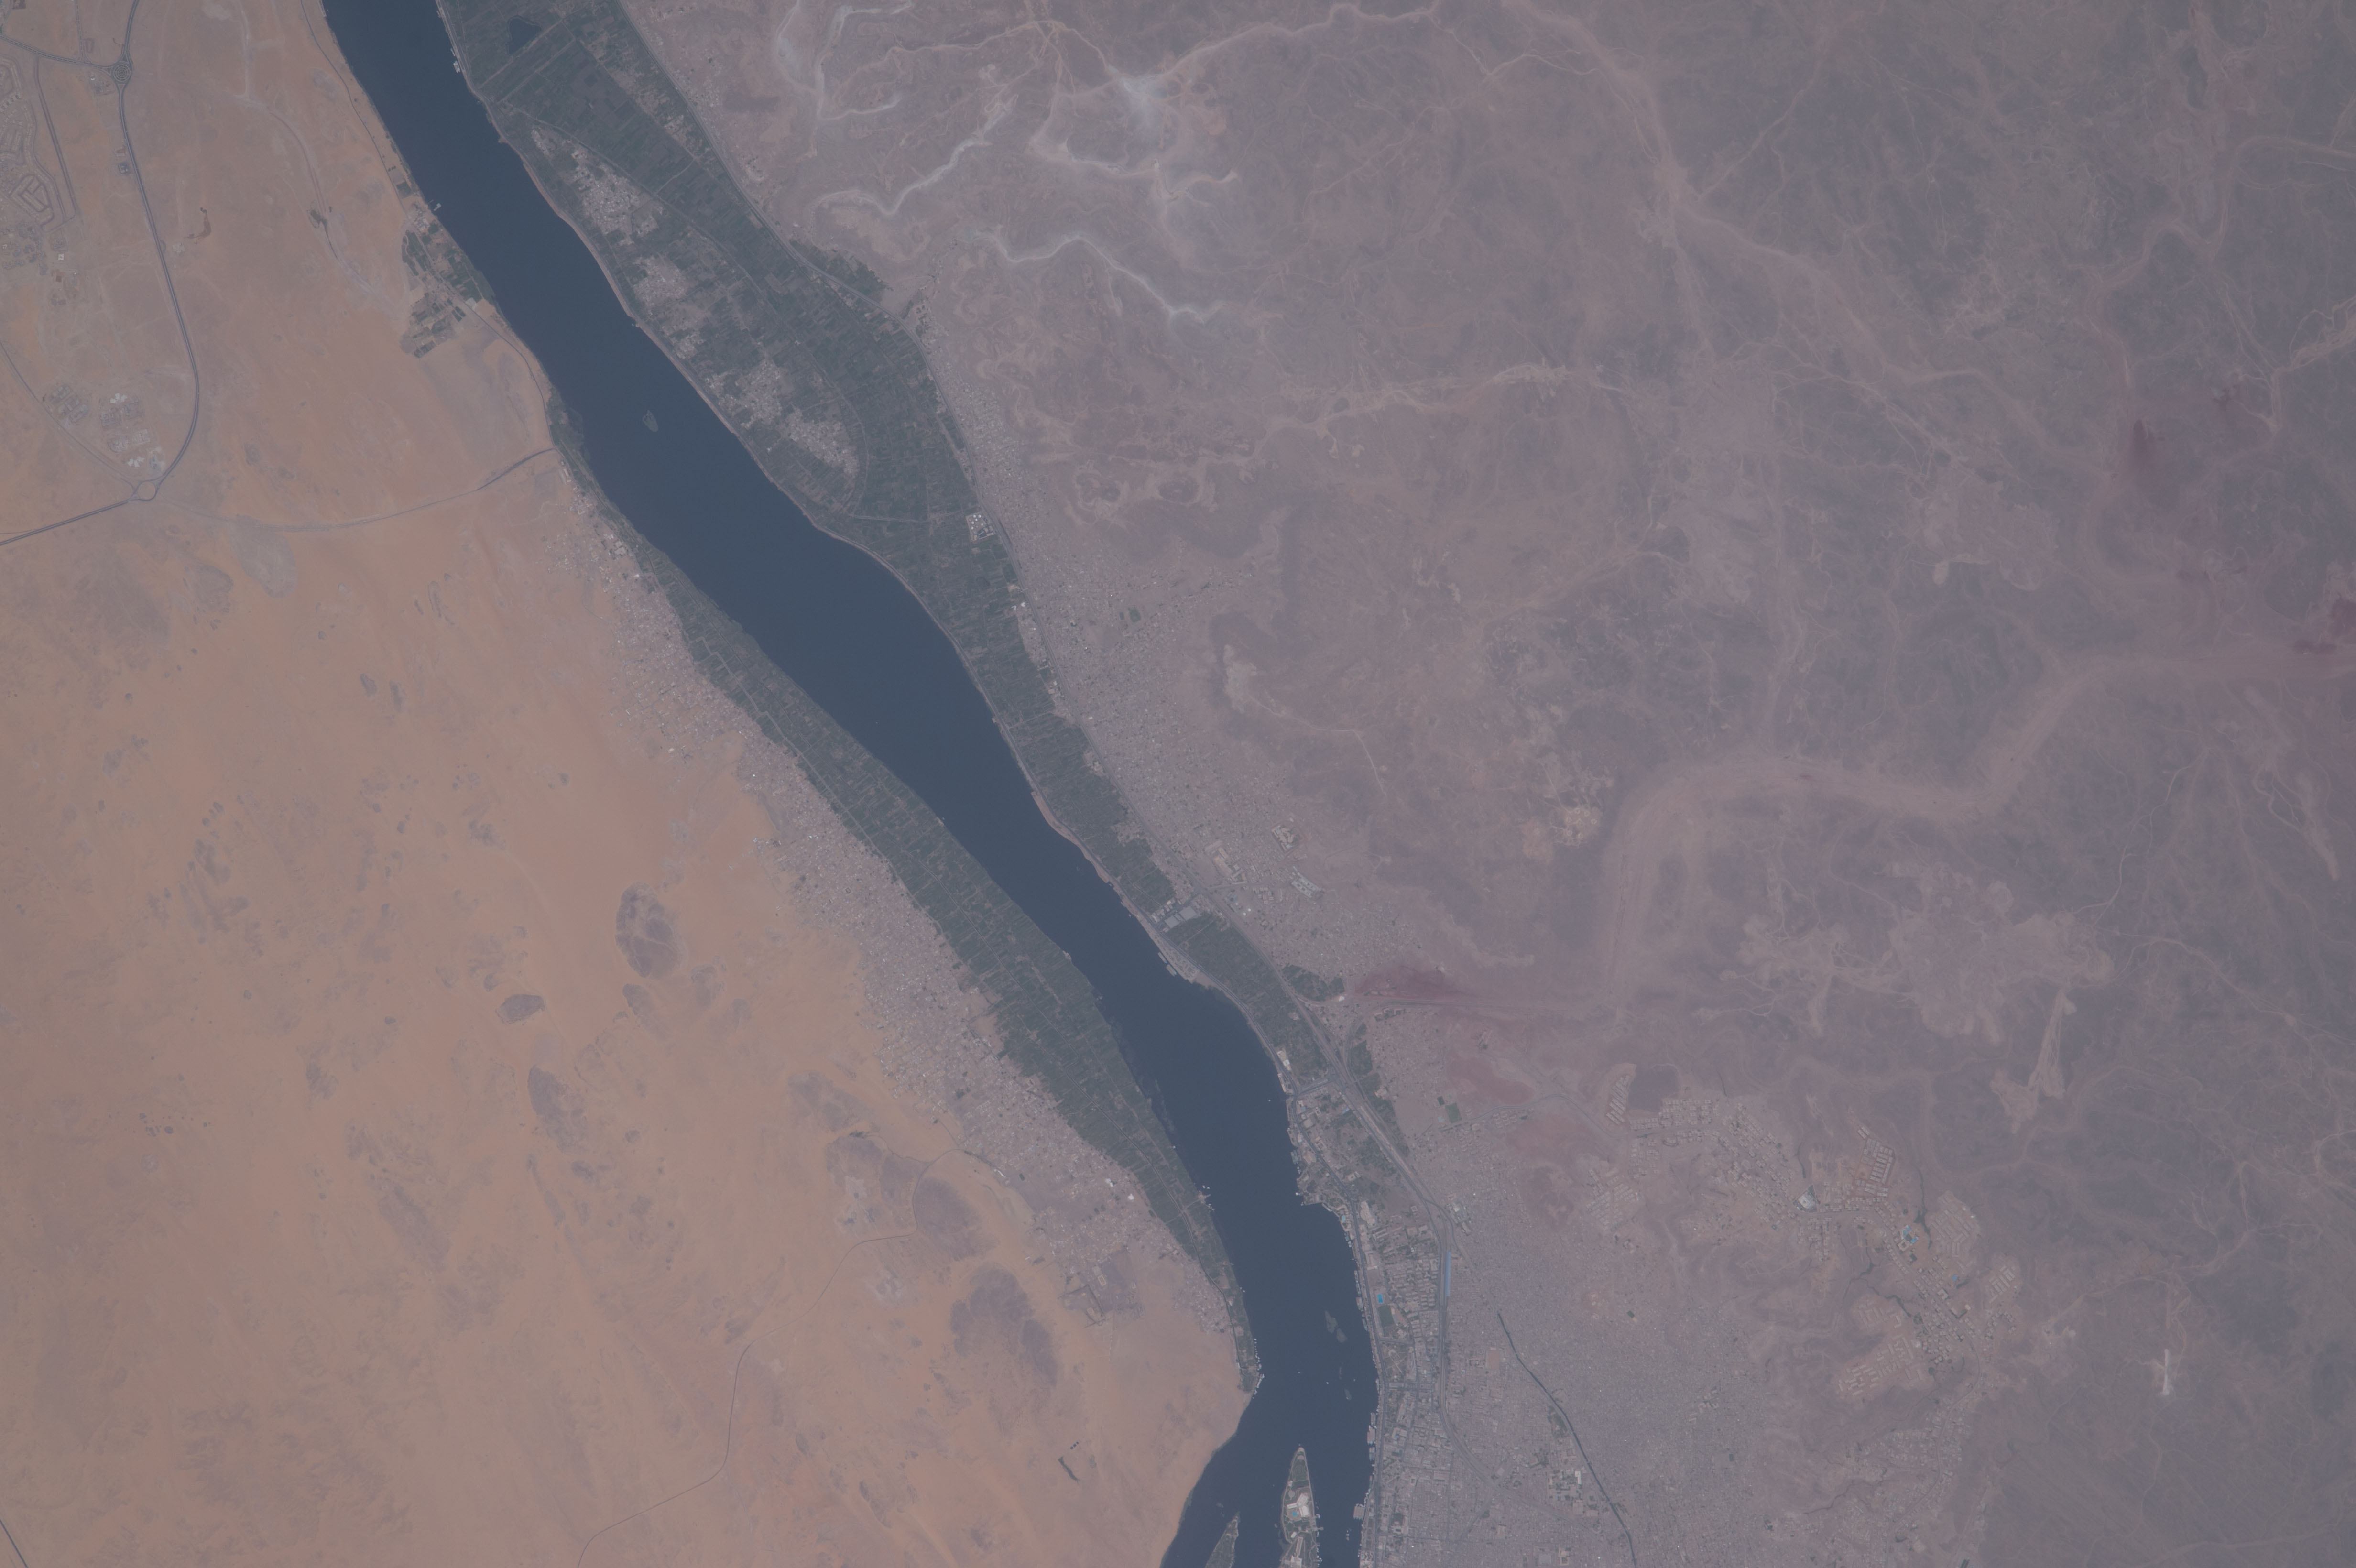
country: EGYPT
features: NILE RIVER, NAGAA AL KHALASAB, JAZIRAT BAHRIF, NAGAA AL HAMDLAB, NAGAA ASH SHALABAB, RED SEA, ASWAN, EASTERN DESERT
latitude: 24.1
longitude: 32.9
